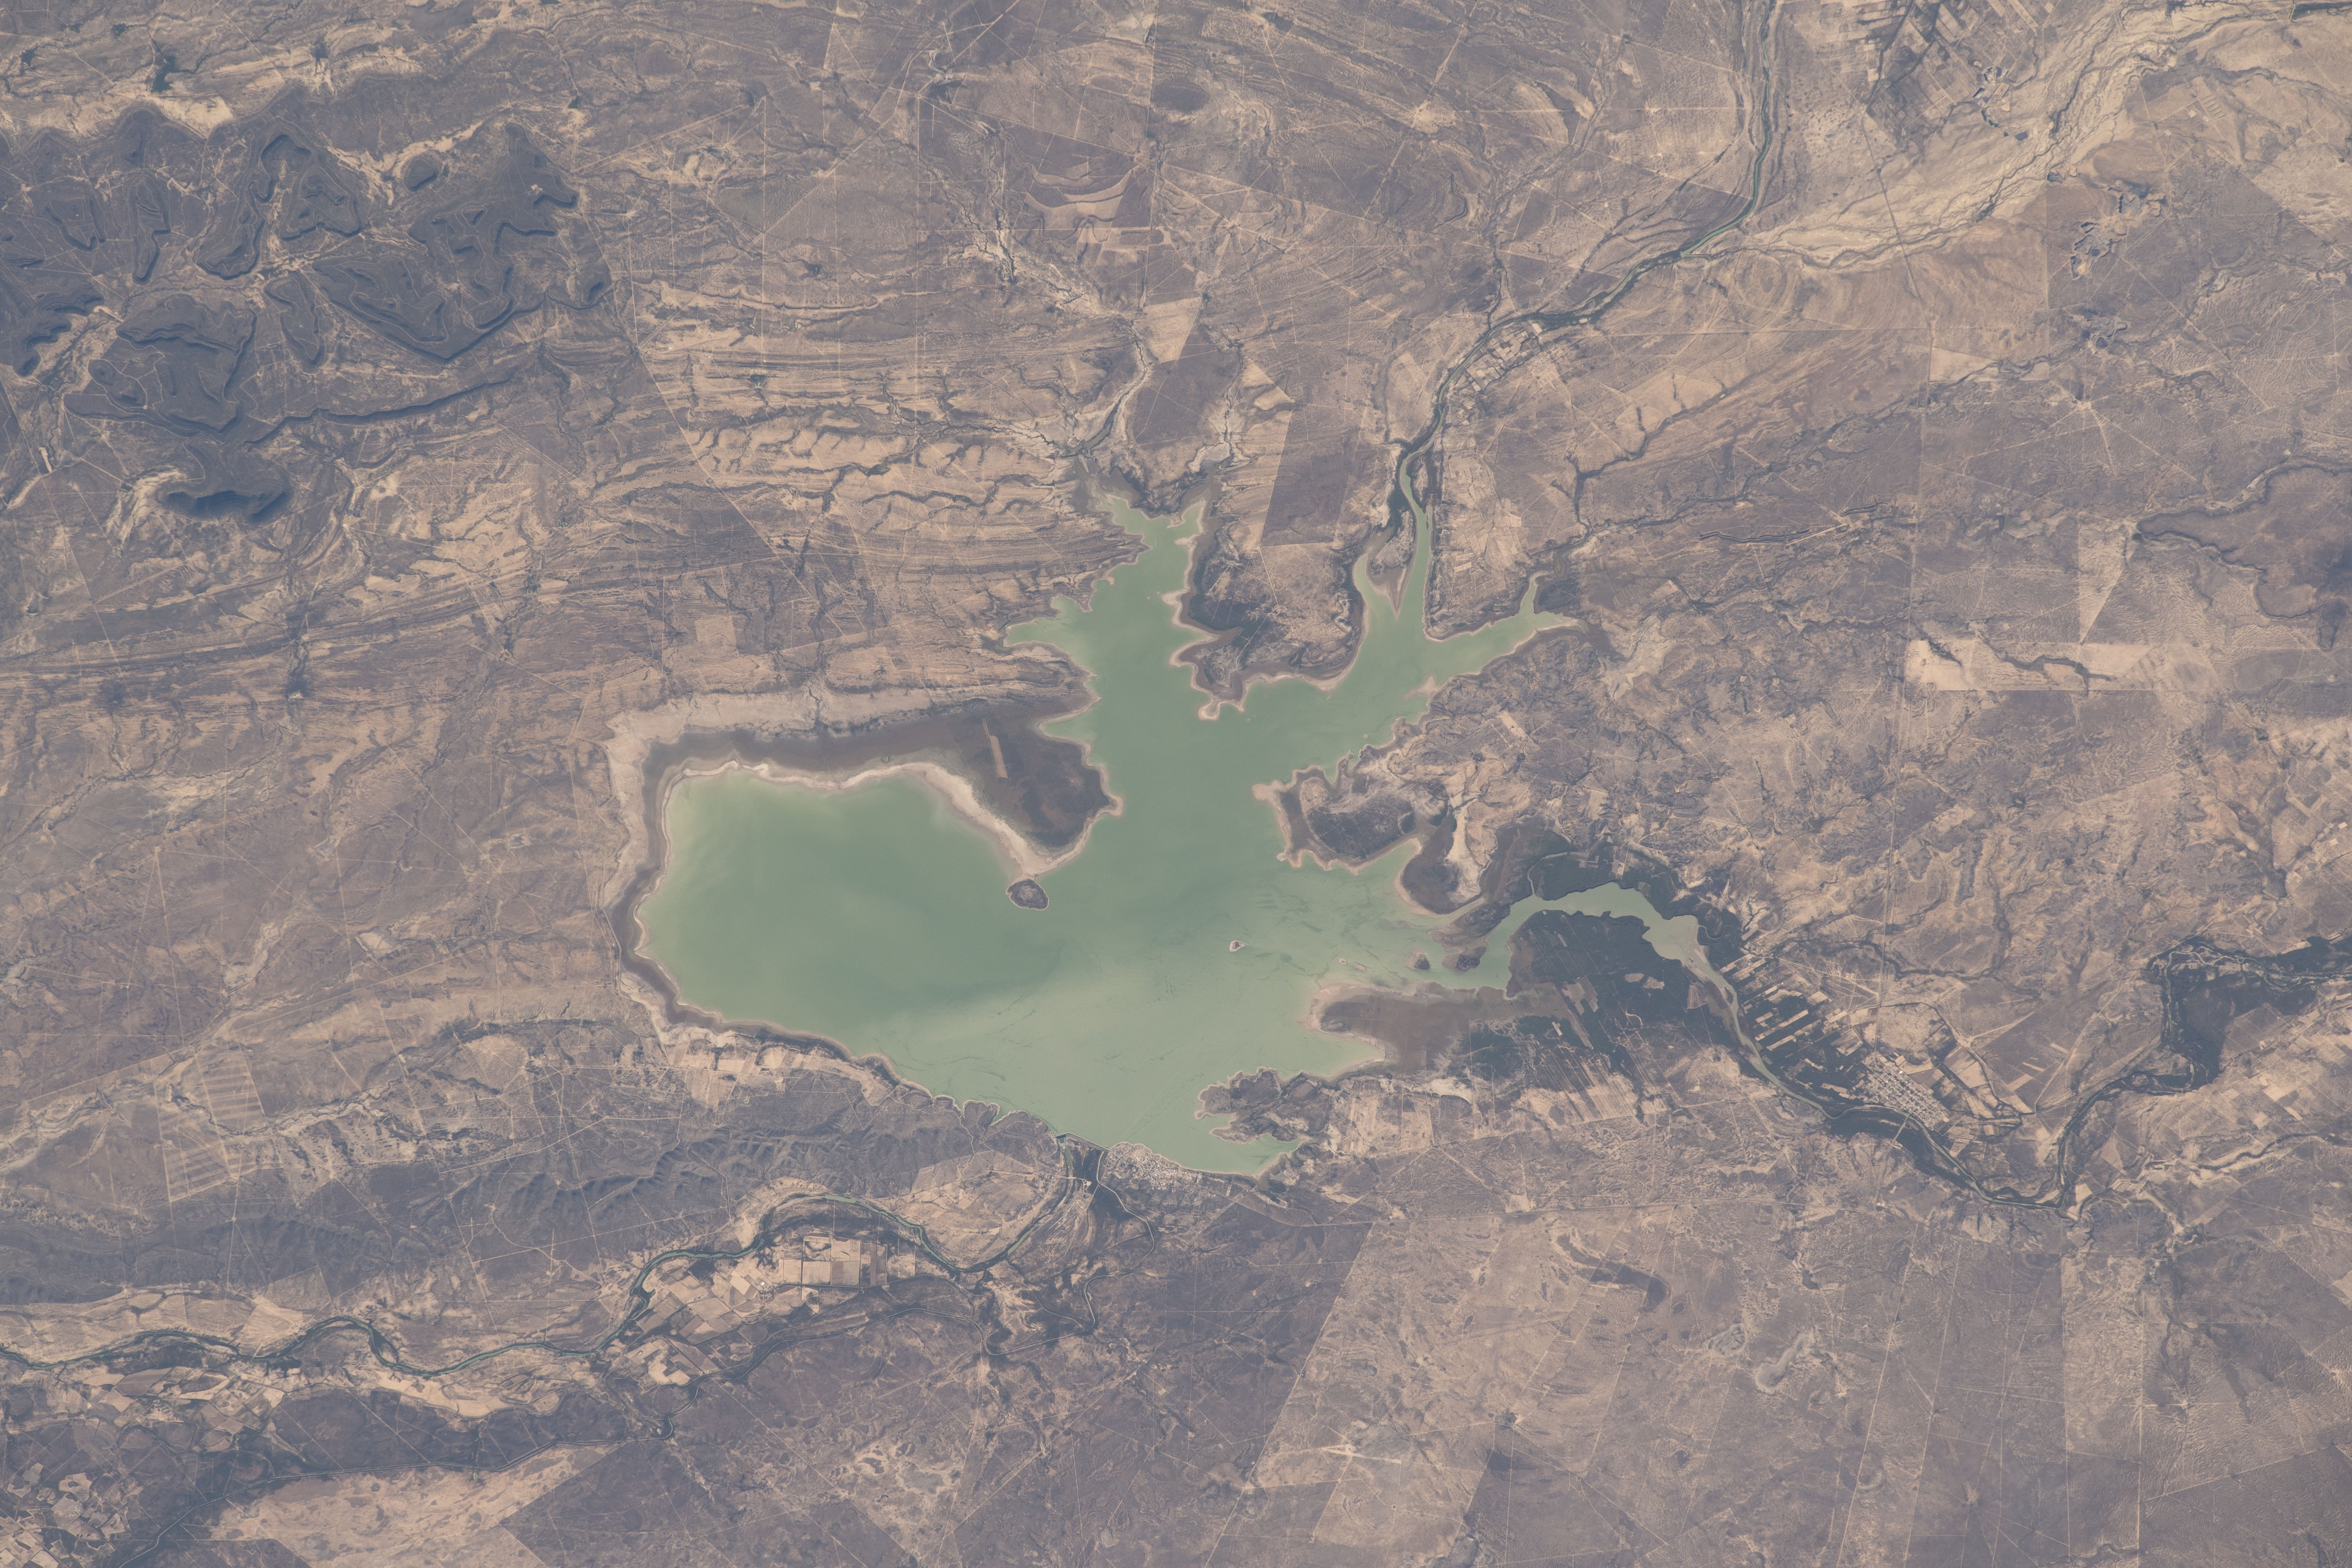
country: MEXICO
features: DON MARTIN
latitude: 27.5
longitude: -100.7
